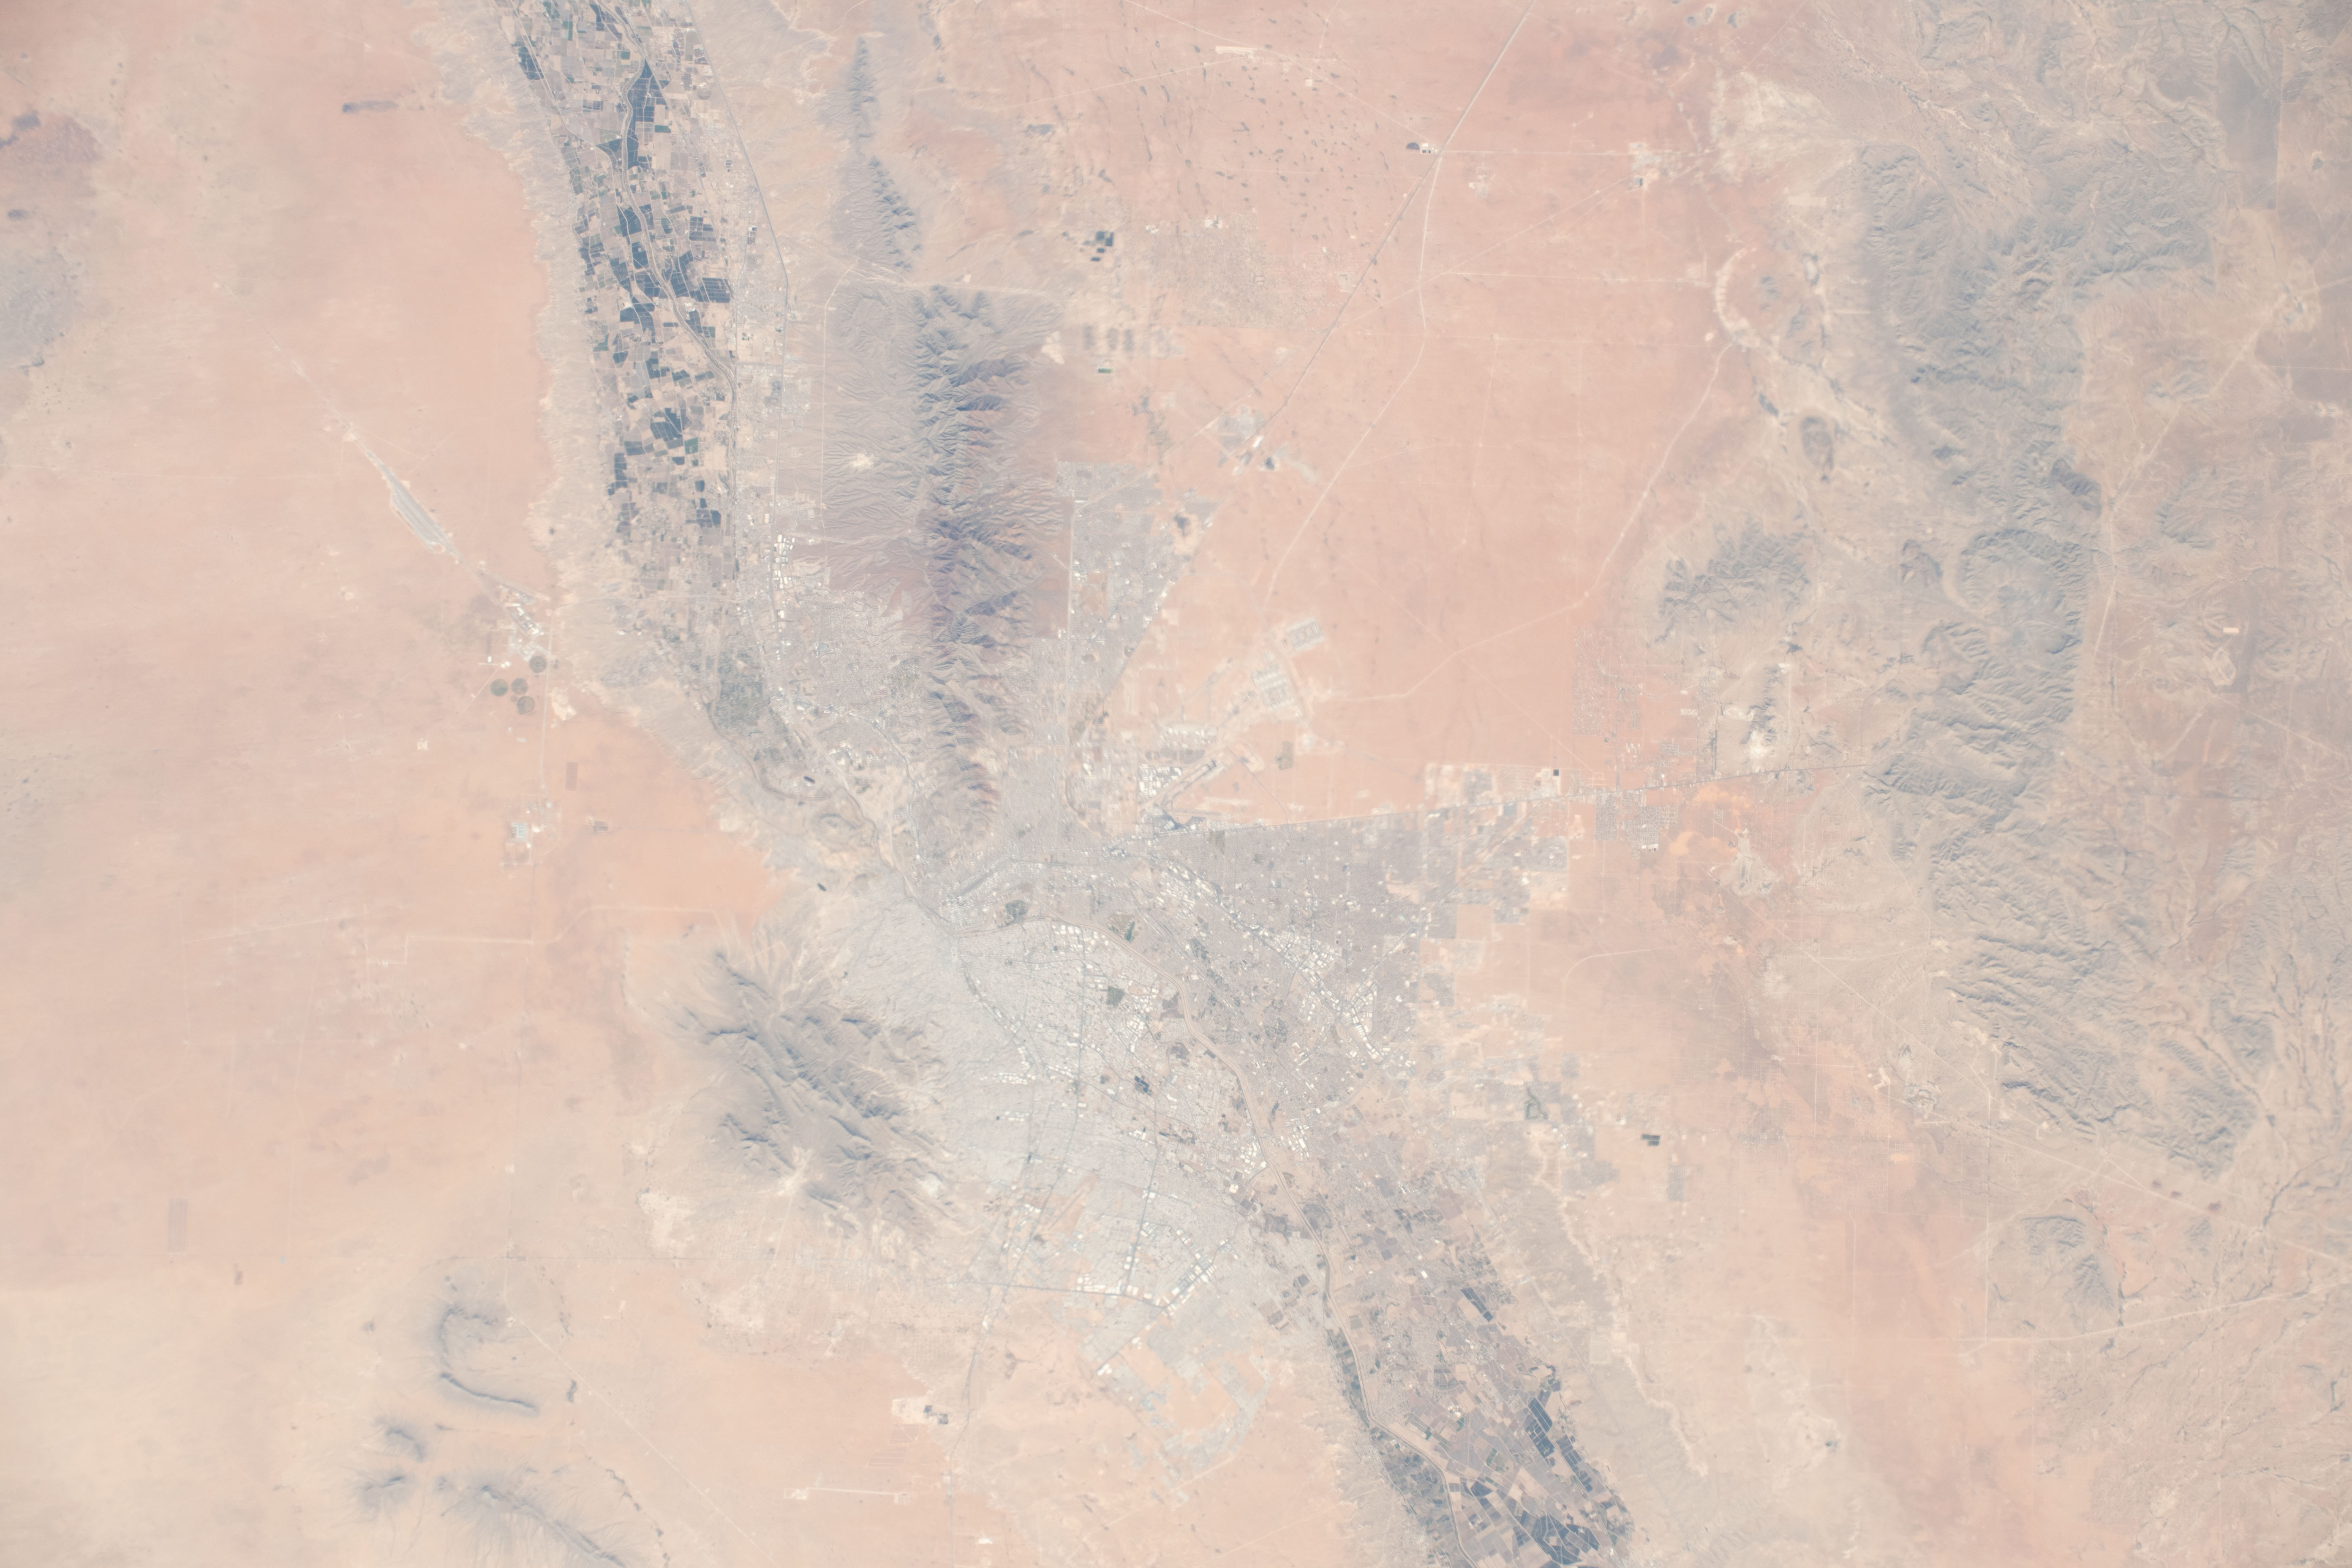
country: USA-TEXAS
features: CIUDAD JUAREZ, NORTH FRANKLIN MOUNTAIN, EL PASO
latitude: 31.8
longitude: -106.4
